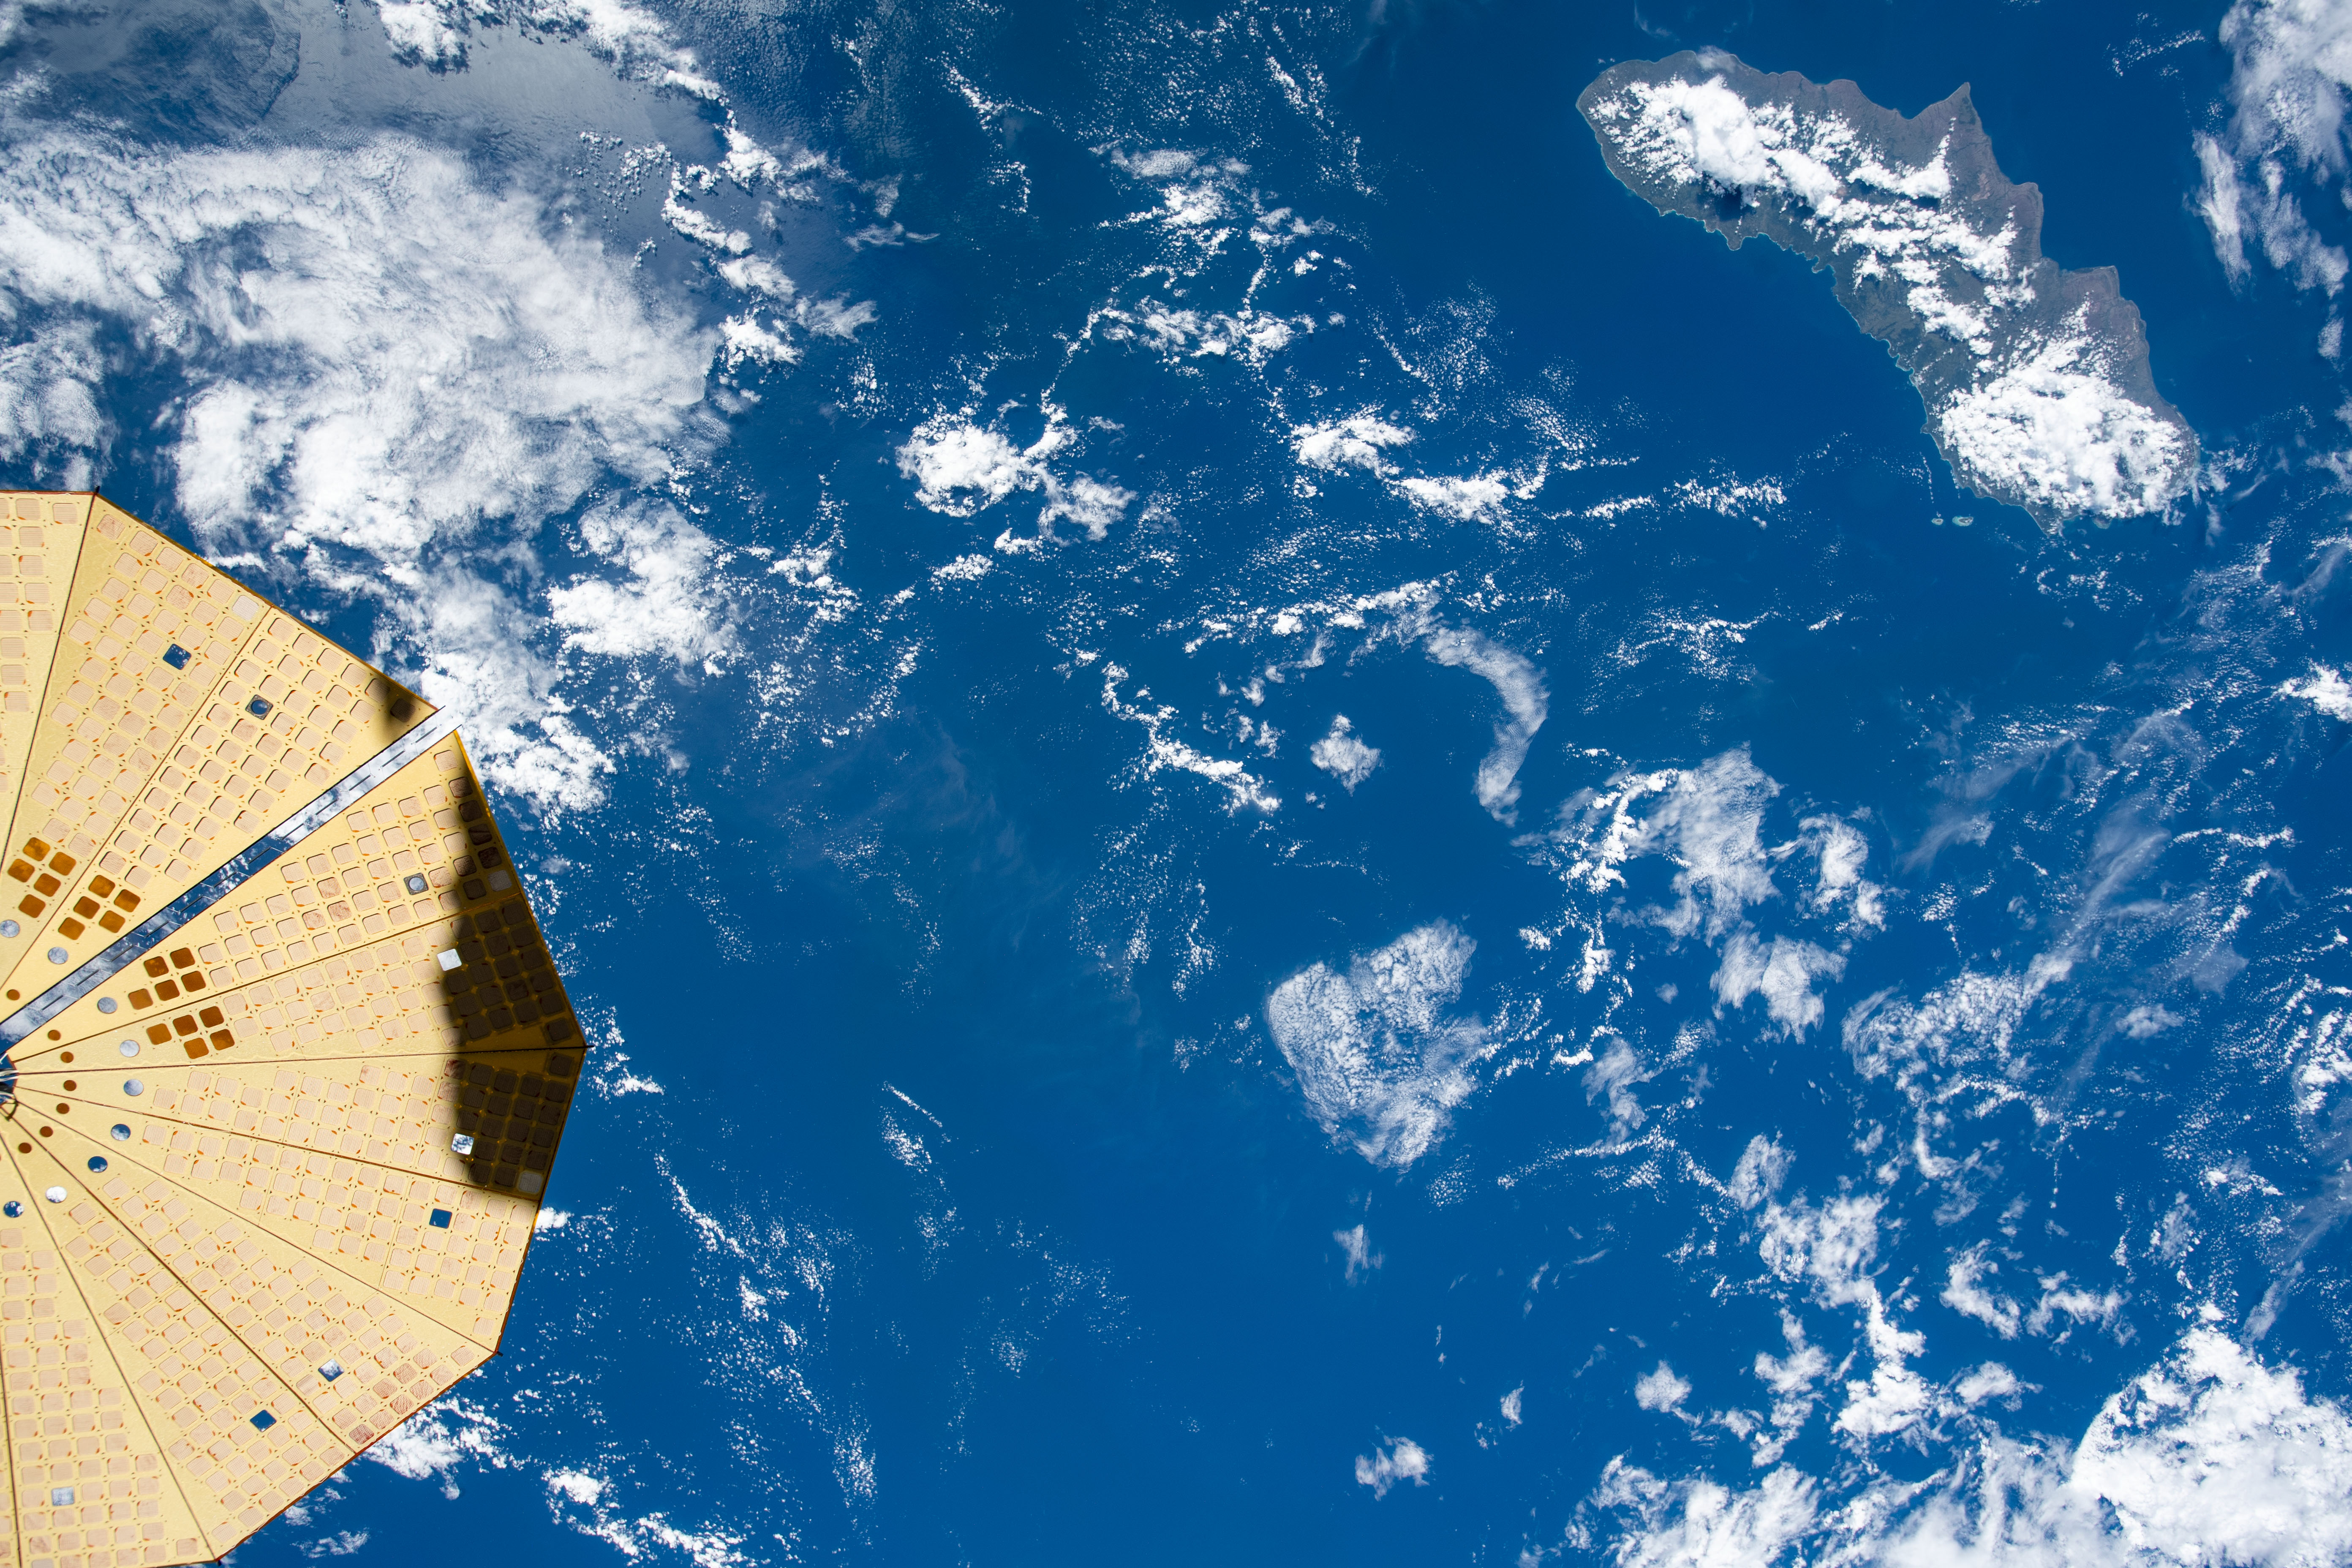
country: INDONESIA
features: SUMBA, INTERNATIONAL SPACE STATION, SAVU SEA, INDIAN OCEAN
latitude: -12.5
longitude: 117.0
